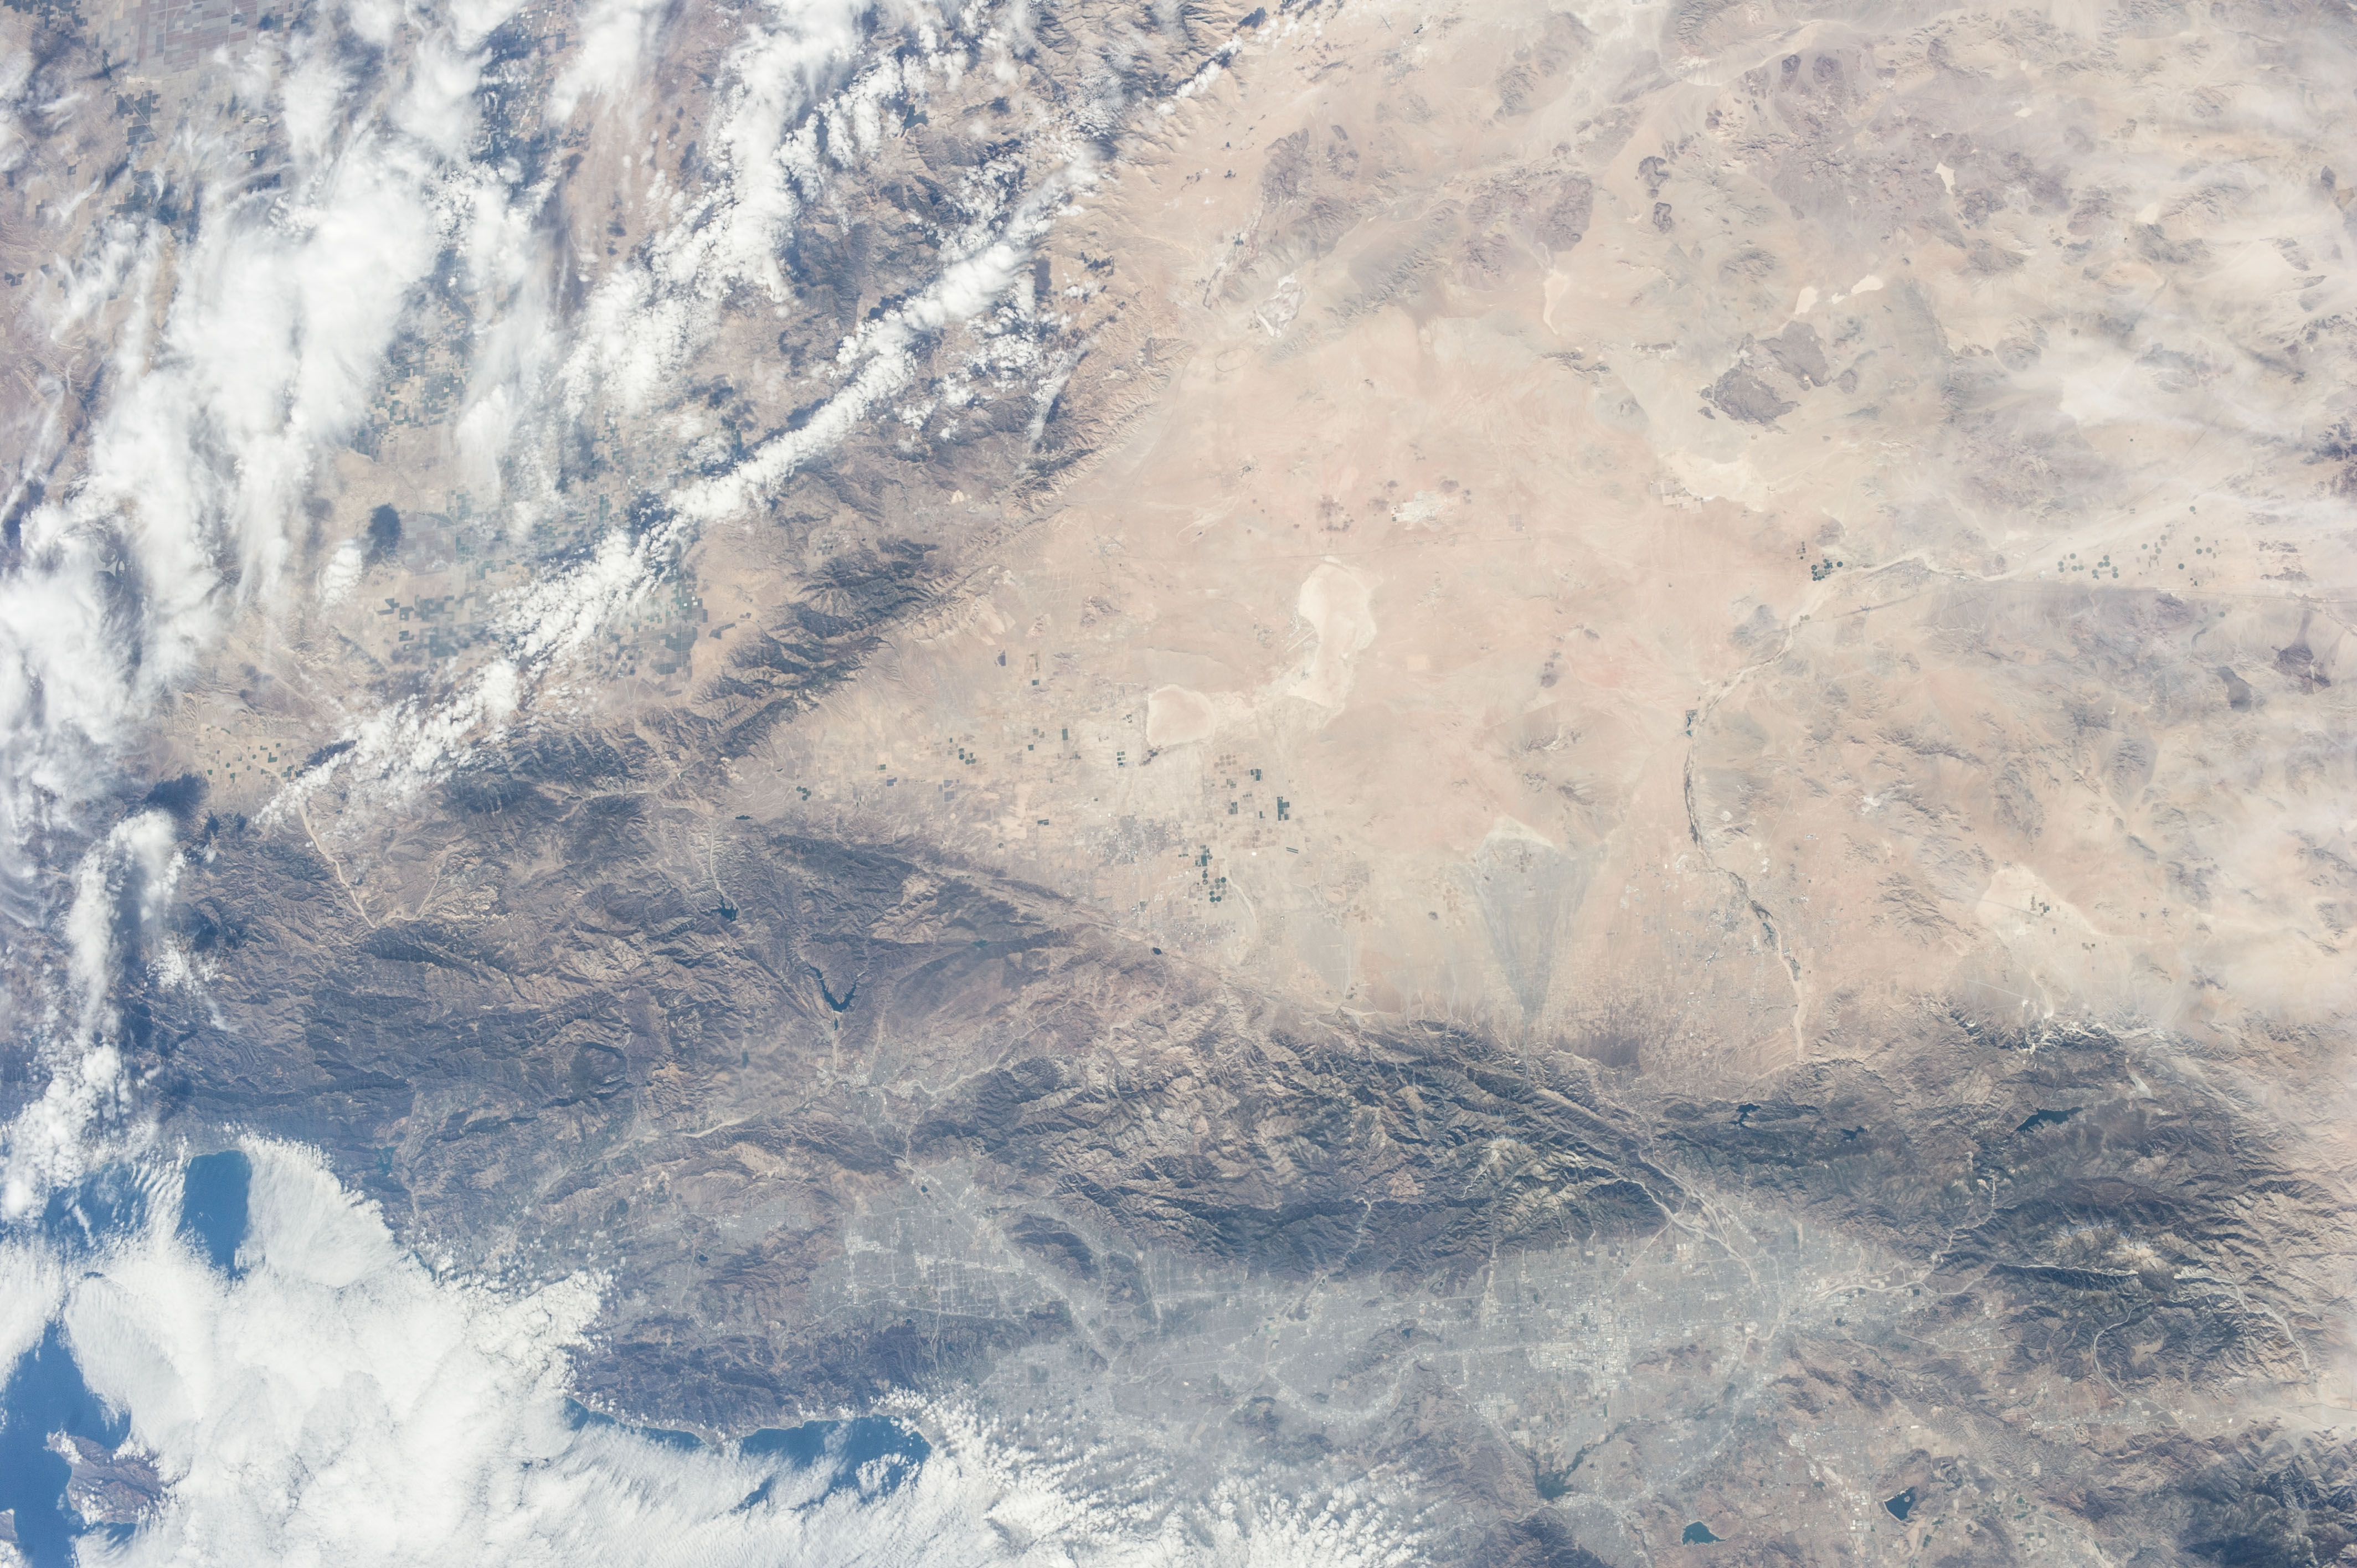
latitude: 35.0
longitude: -118.0
